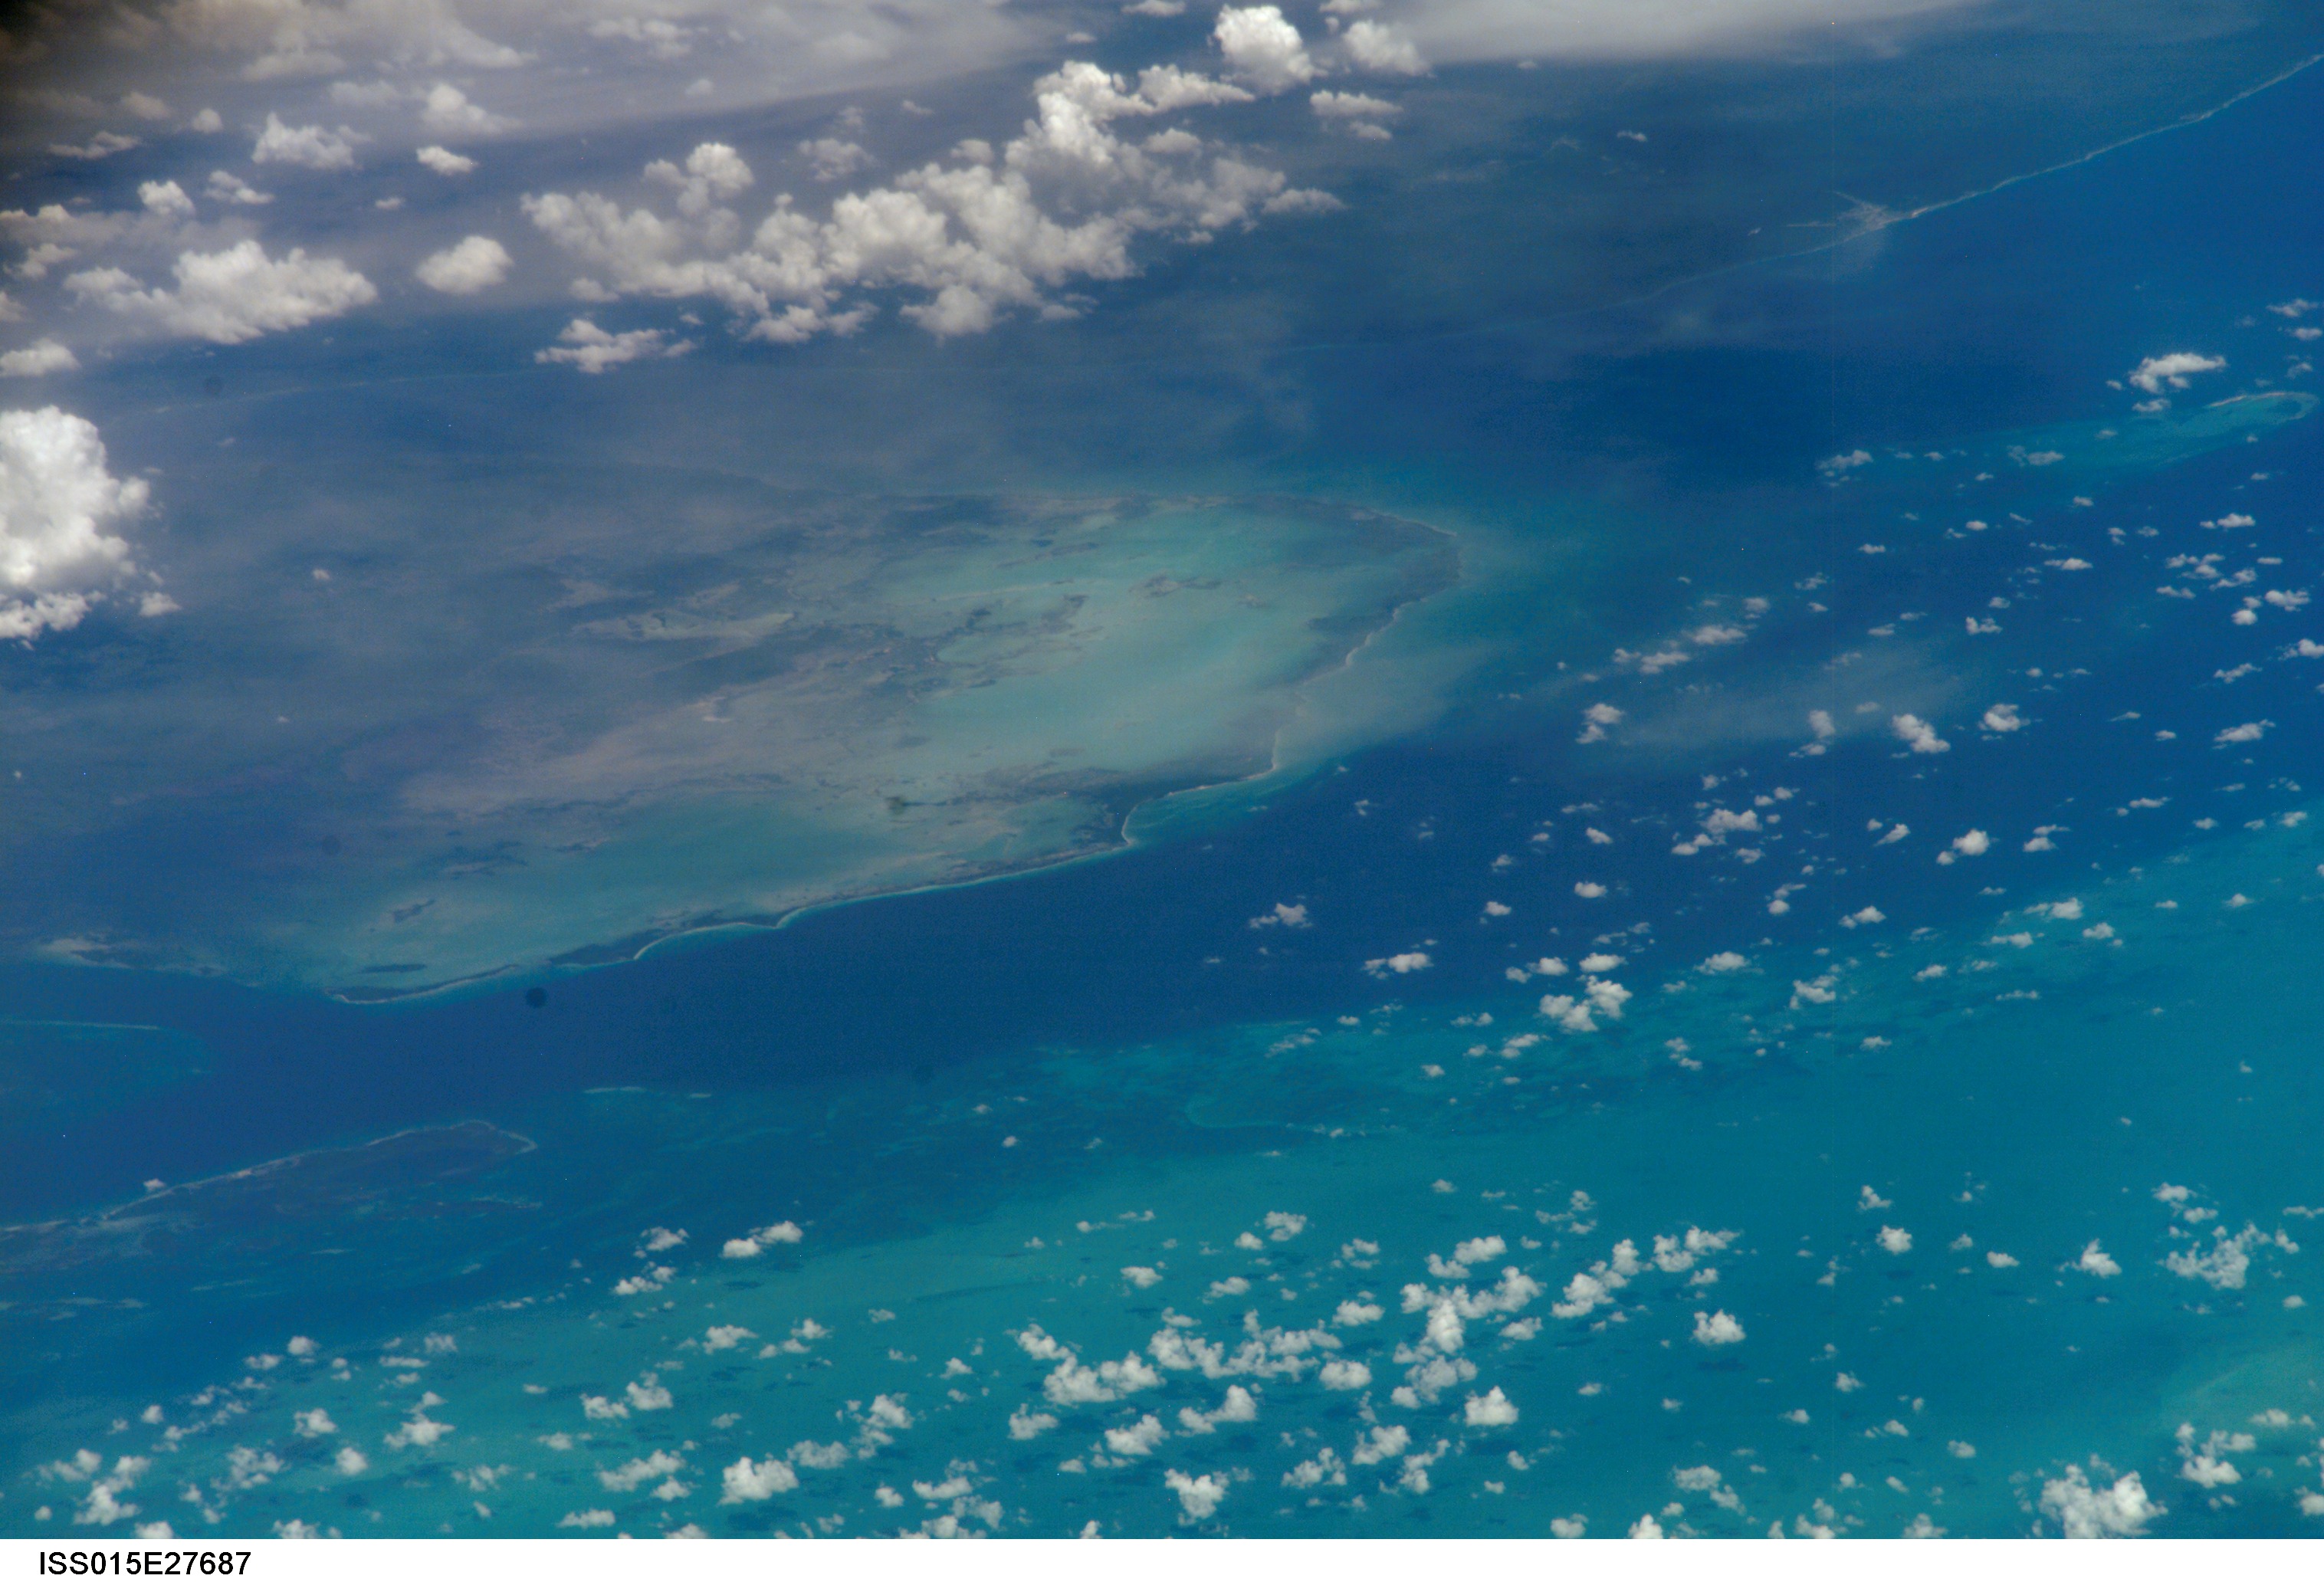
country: CUBA
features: CORAL REEFS, GULF OF CAZONES
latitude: 22.0
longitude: -81.3
